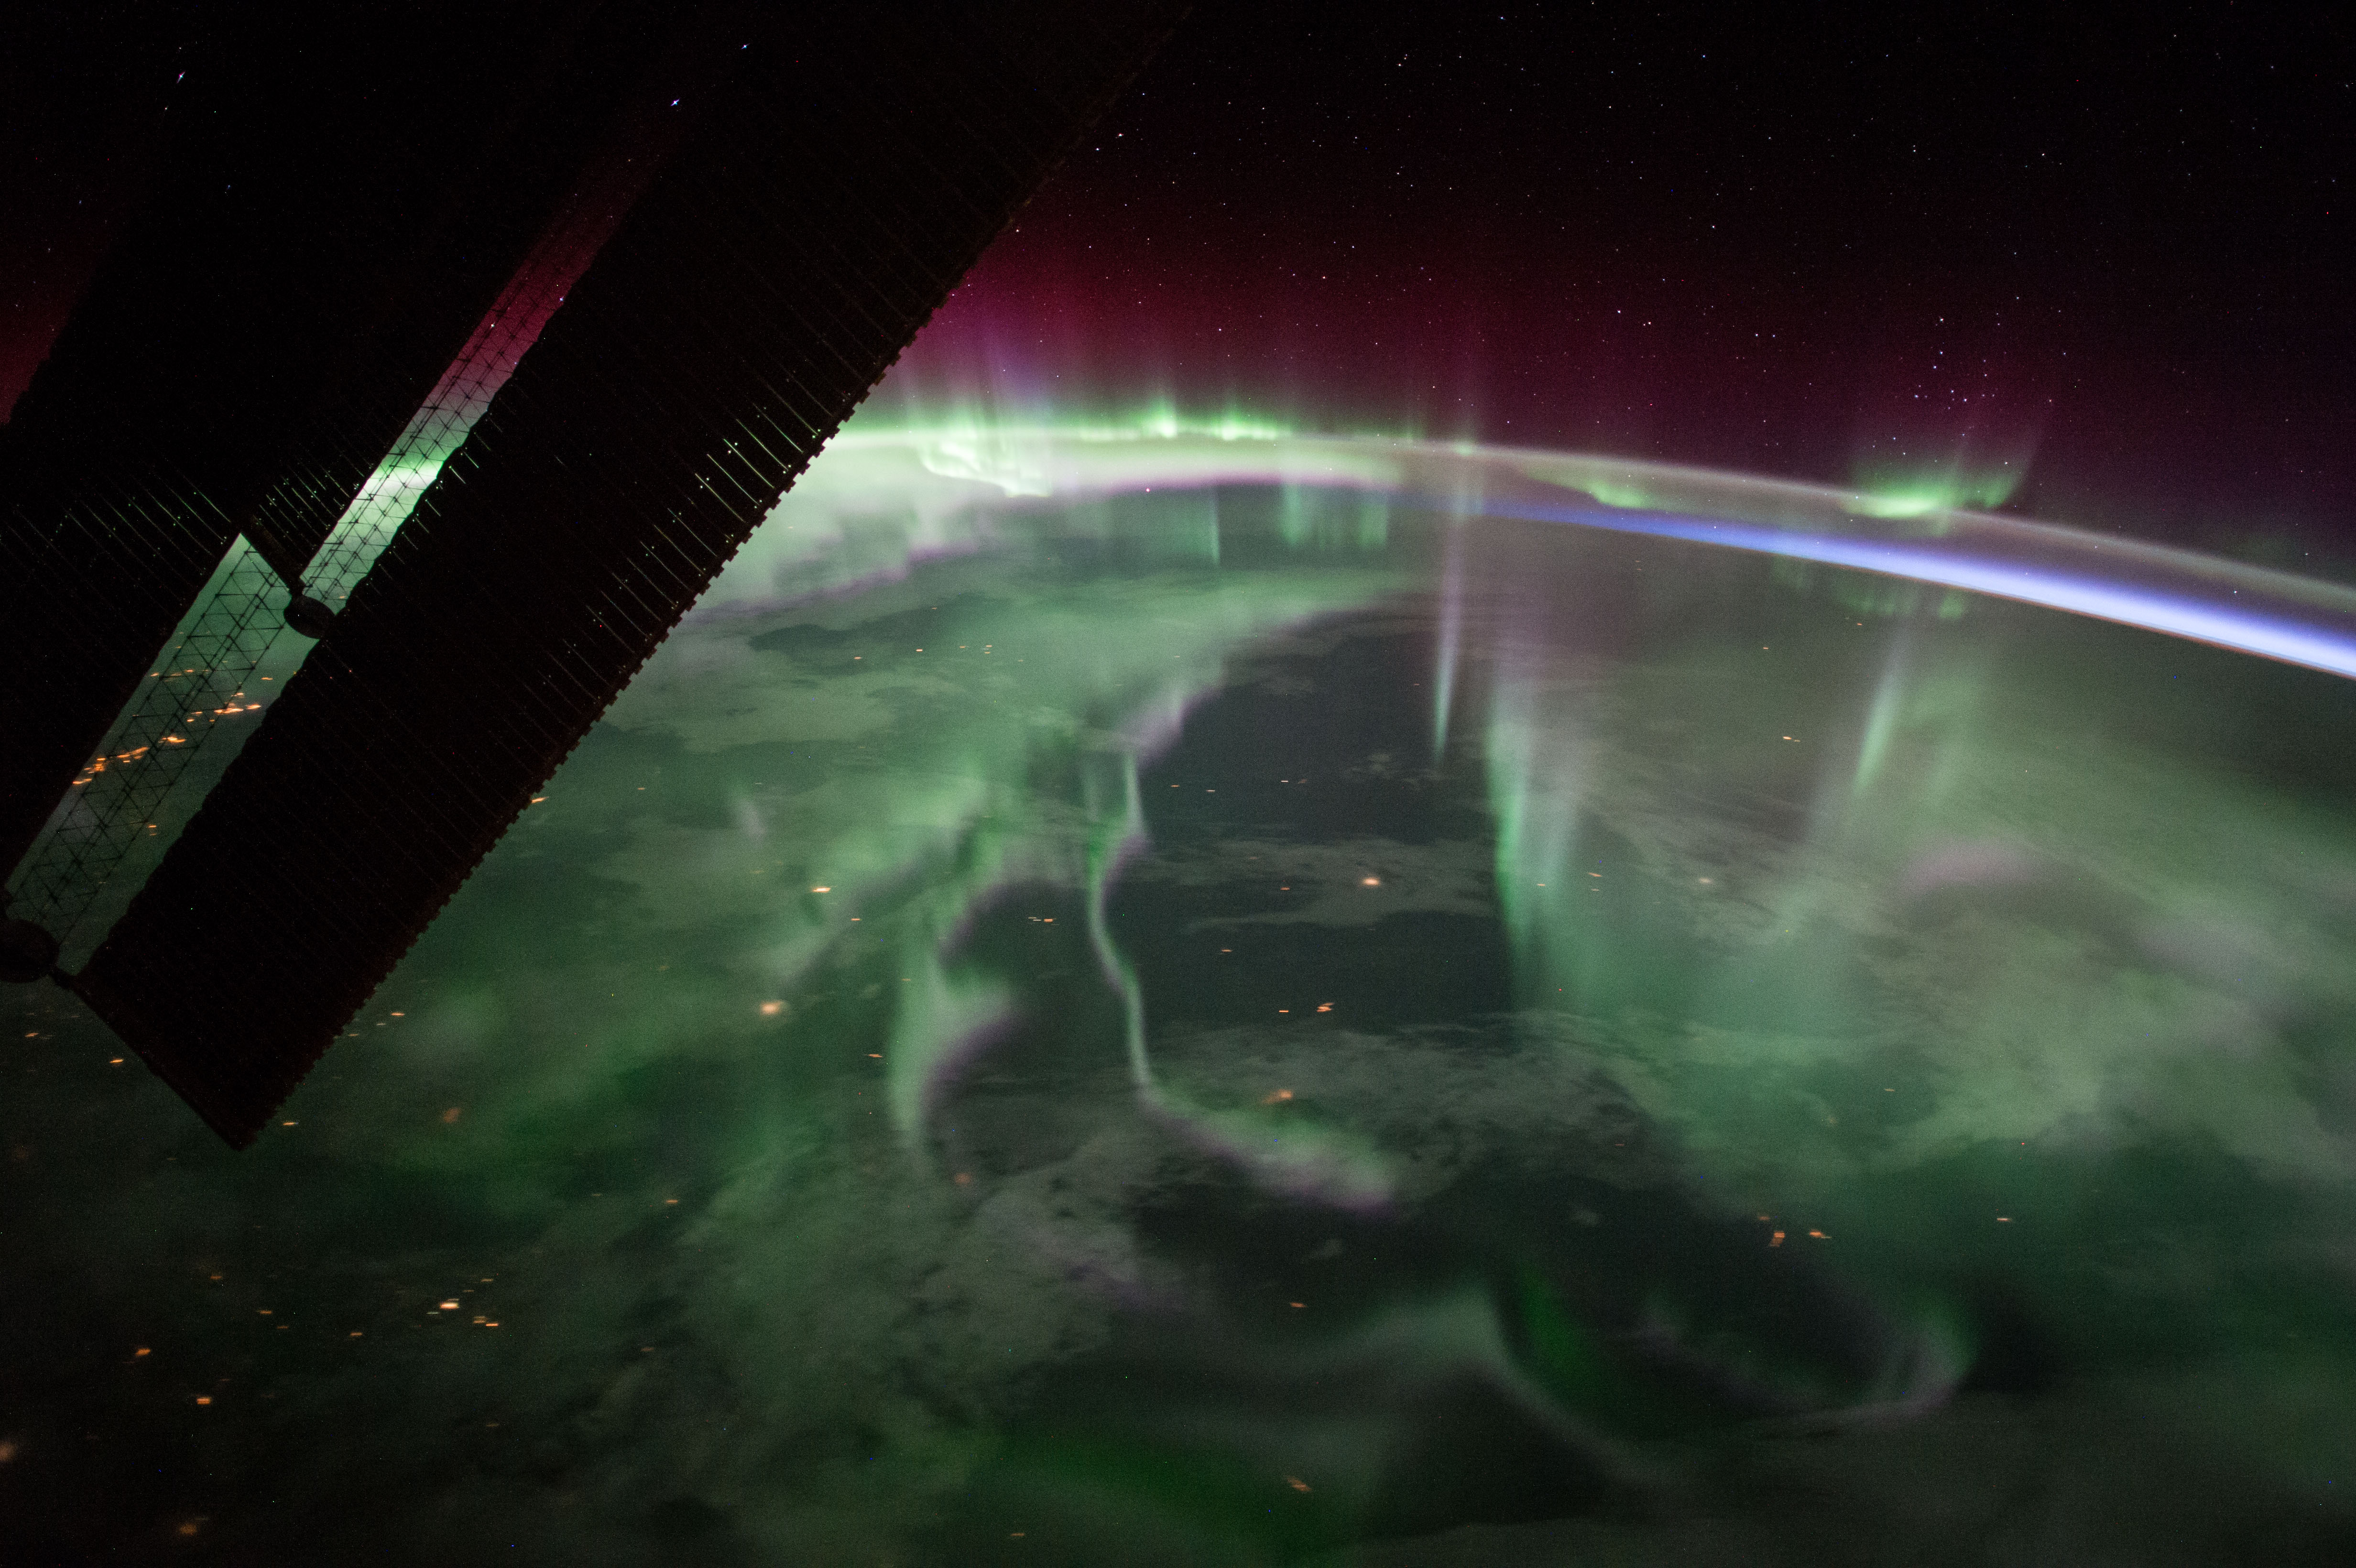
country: CANADA-O
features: AURORA
